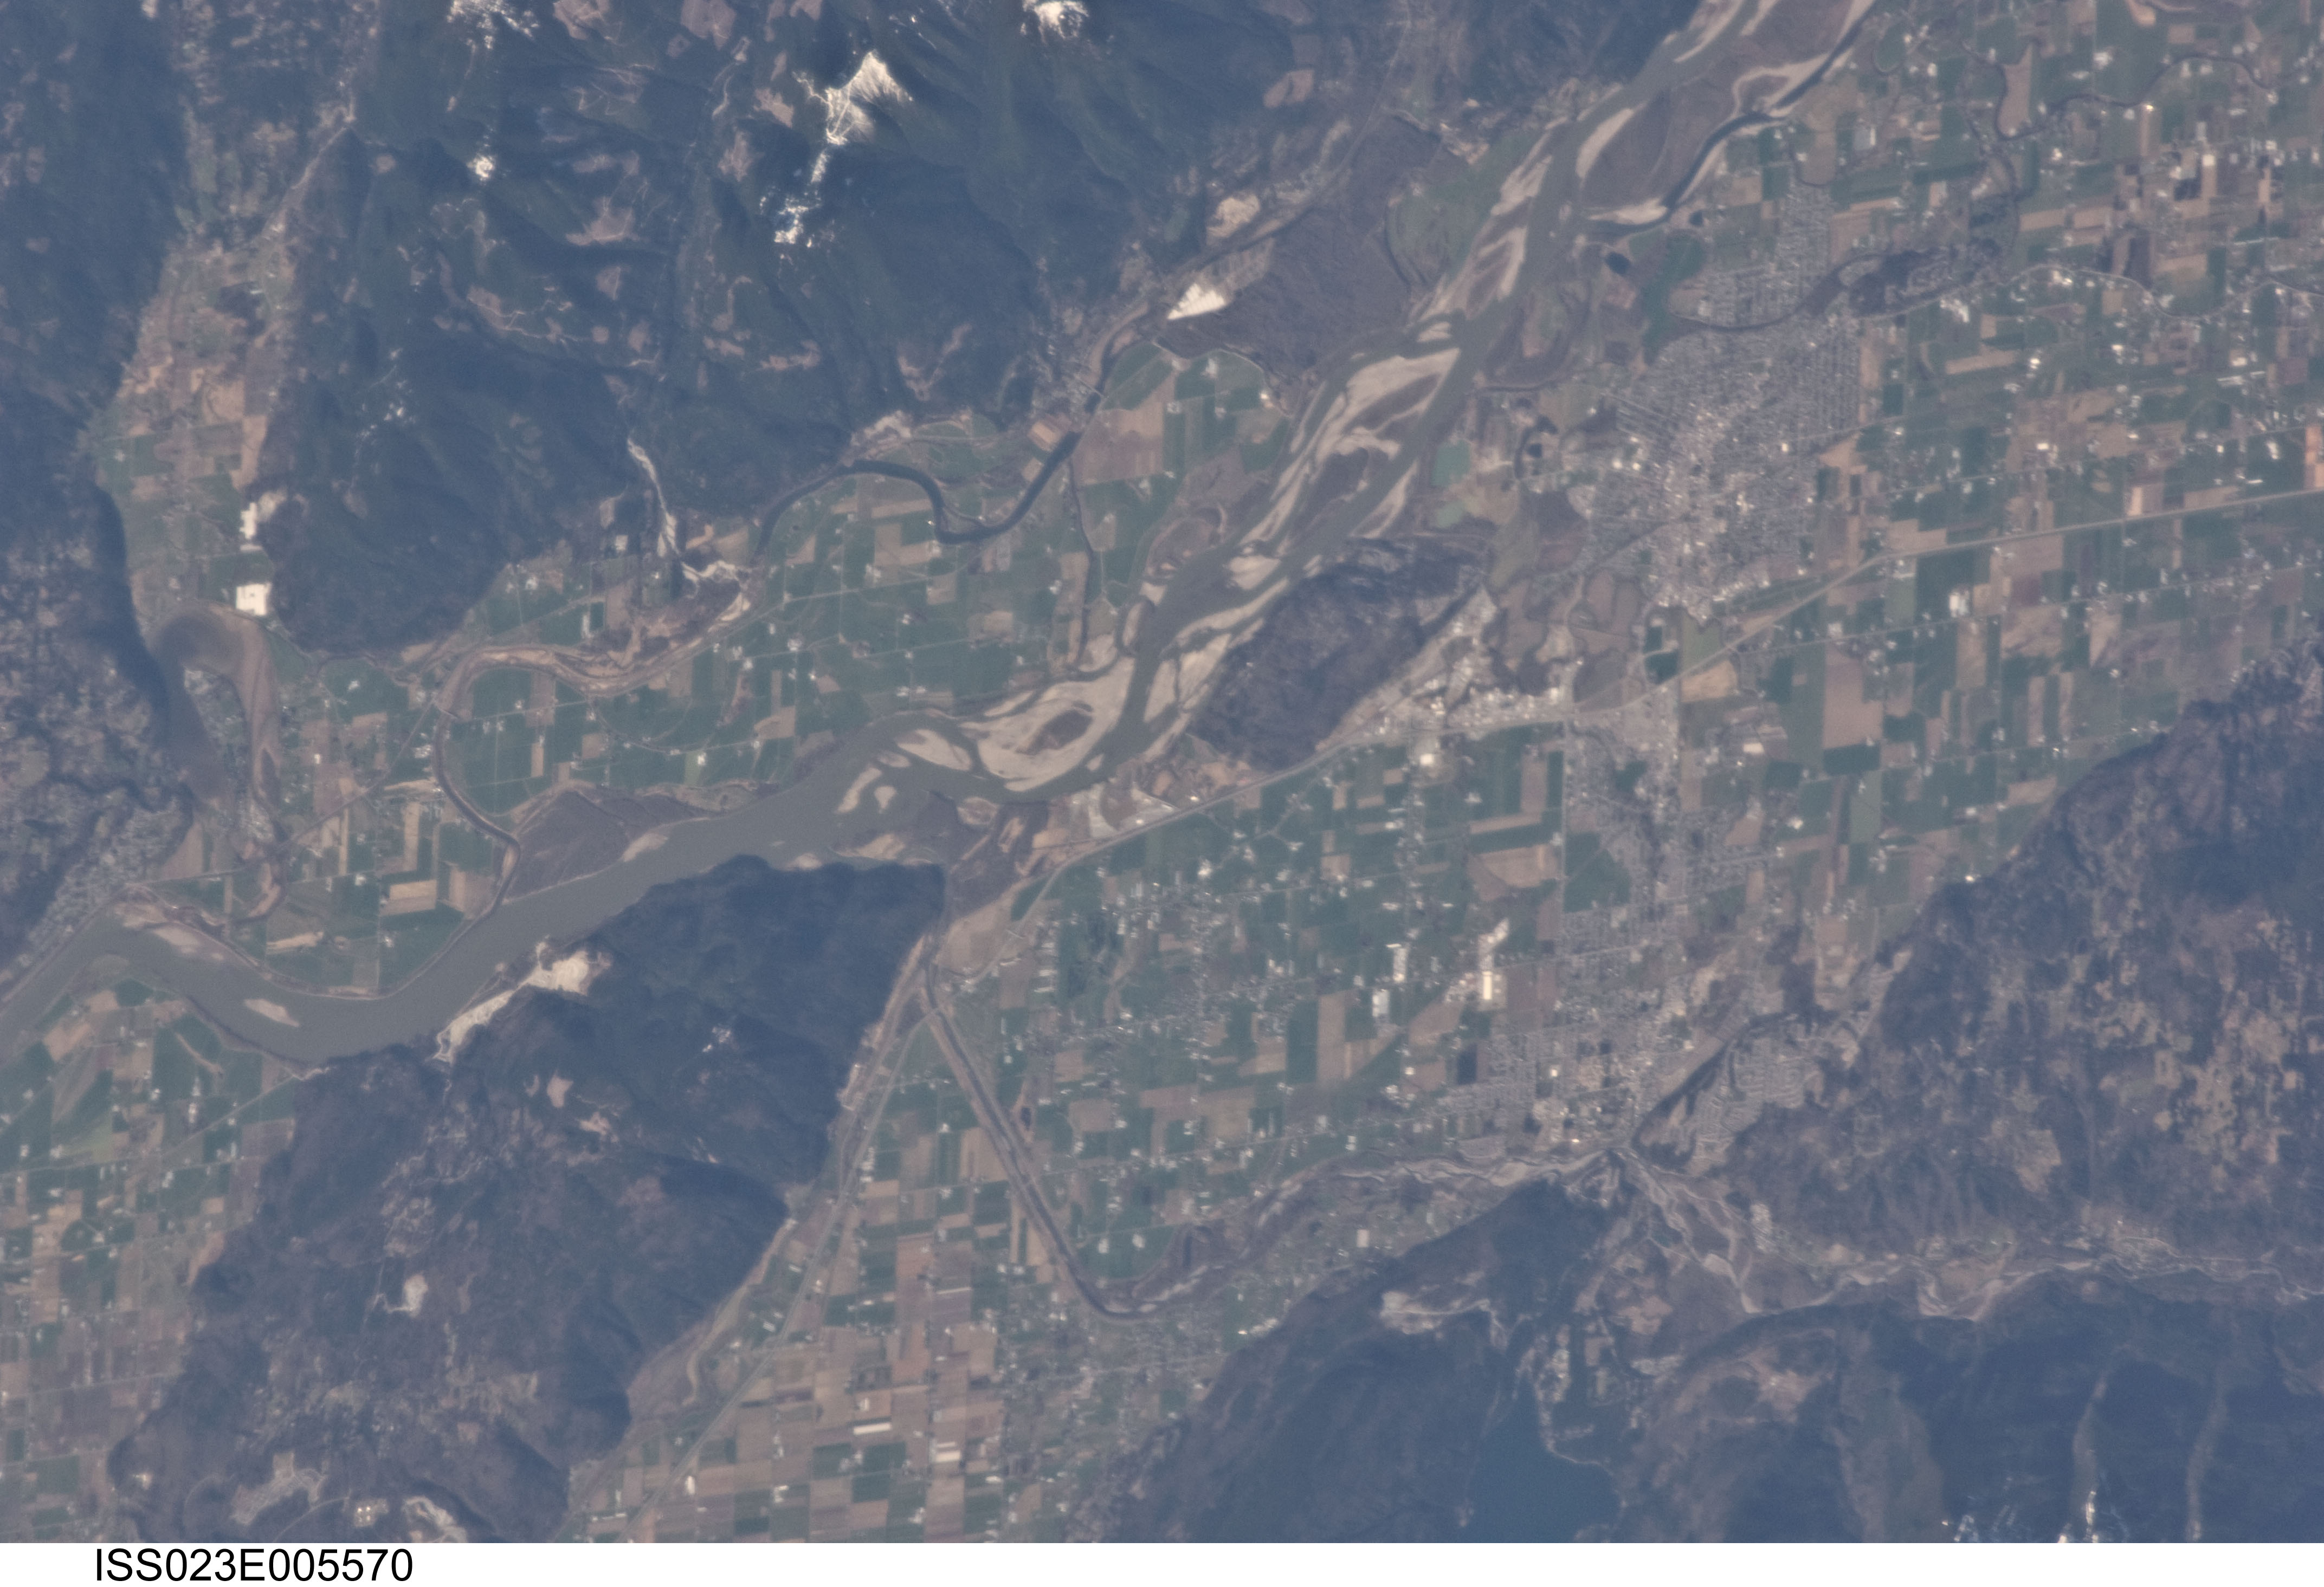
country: CANADA-BC
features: FRASER RIVER, CHILLIWAK, VEDDER CANAL
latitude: 49.1
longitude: -122.1
